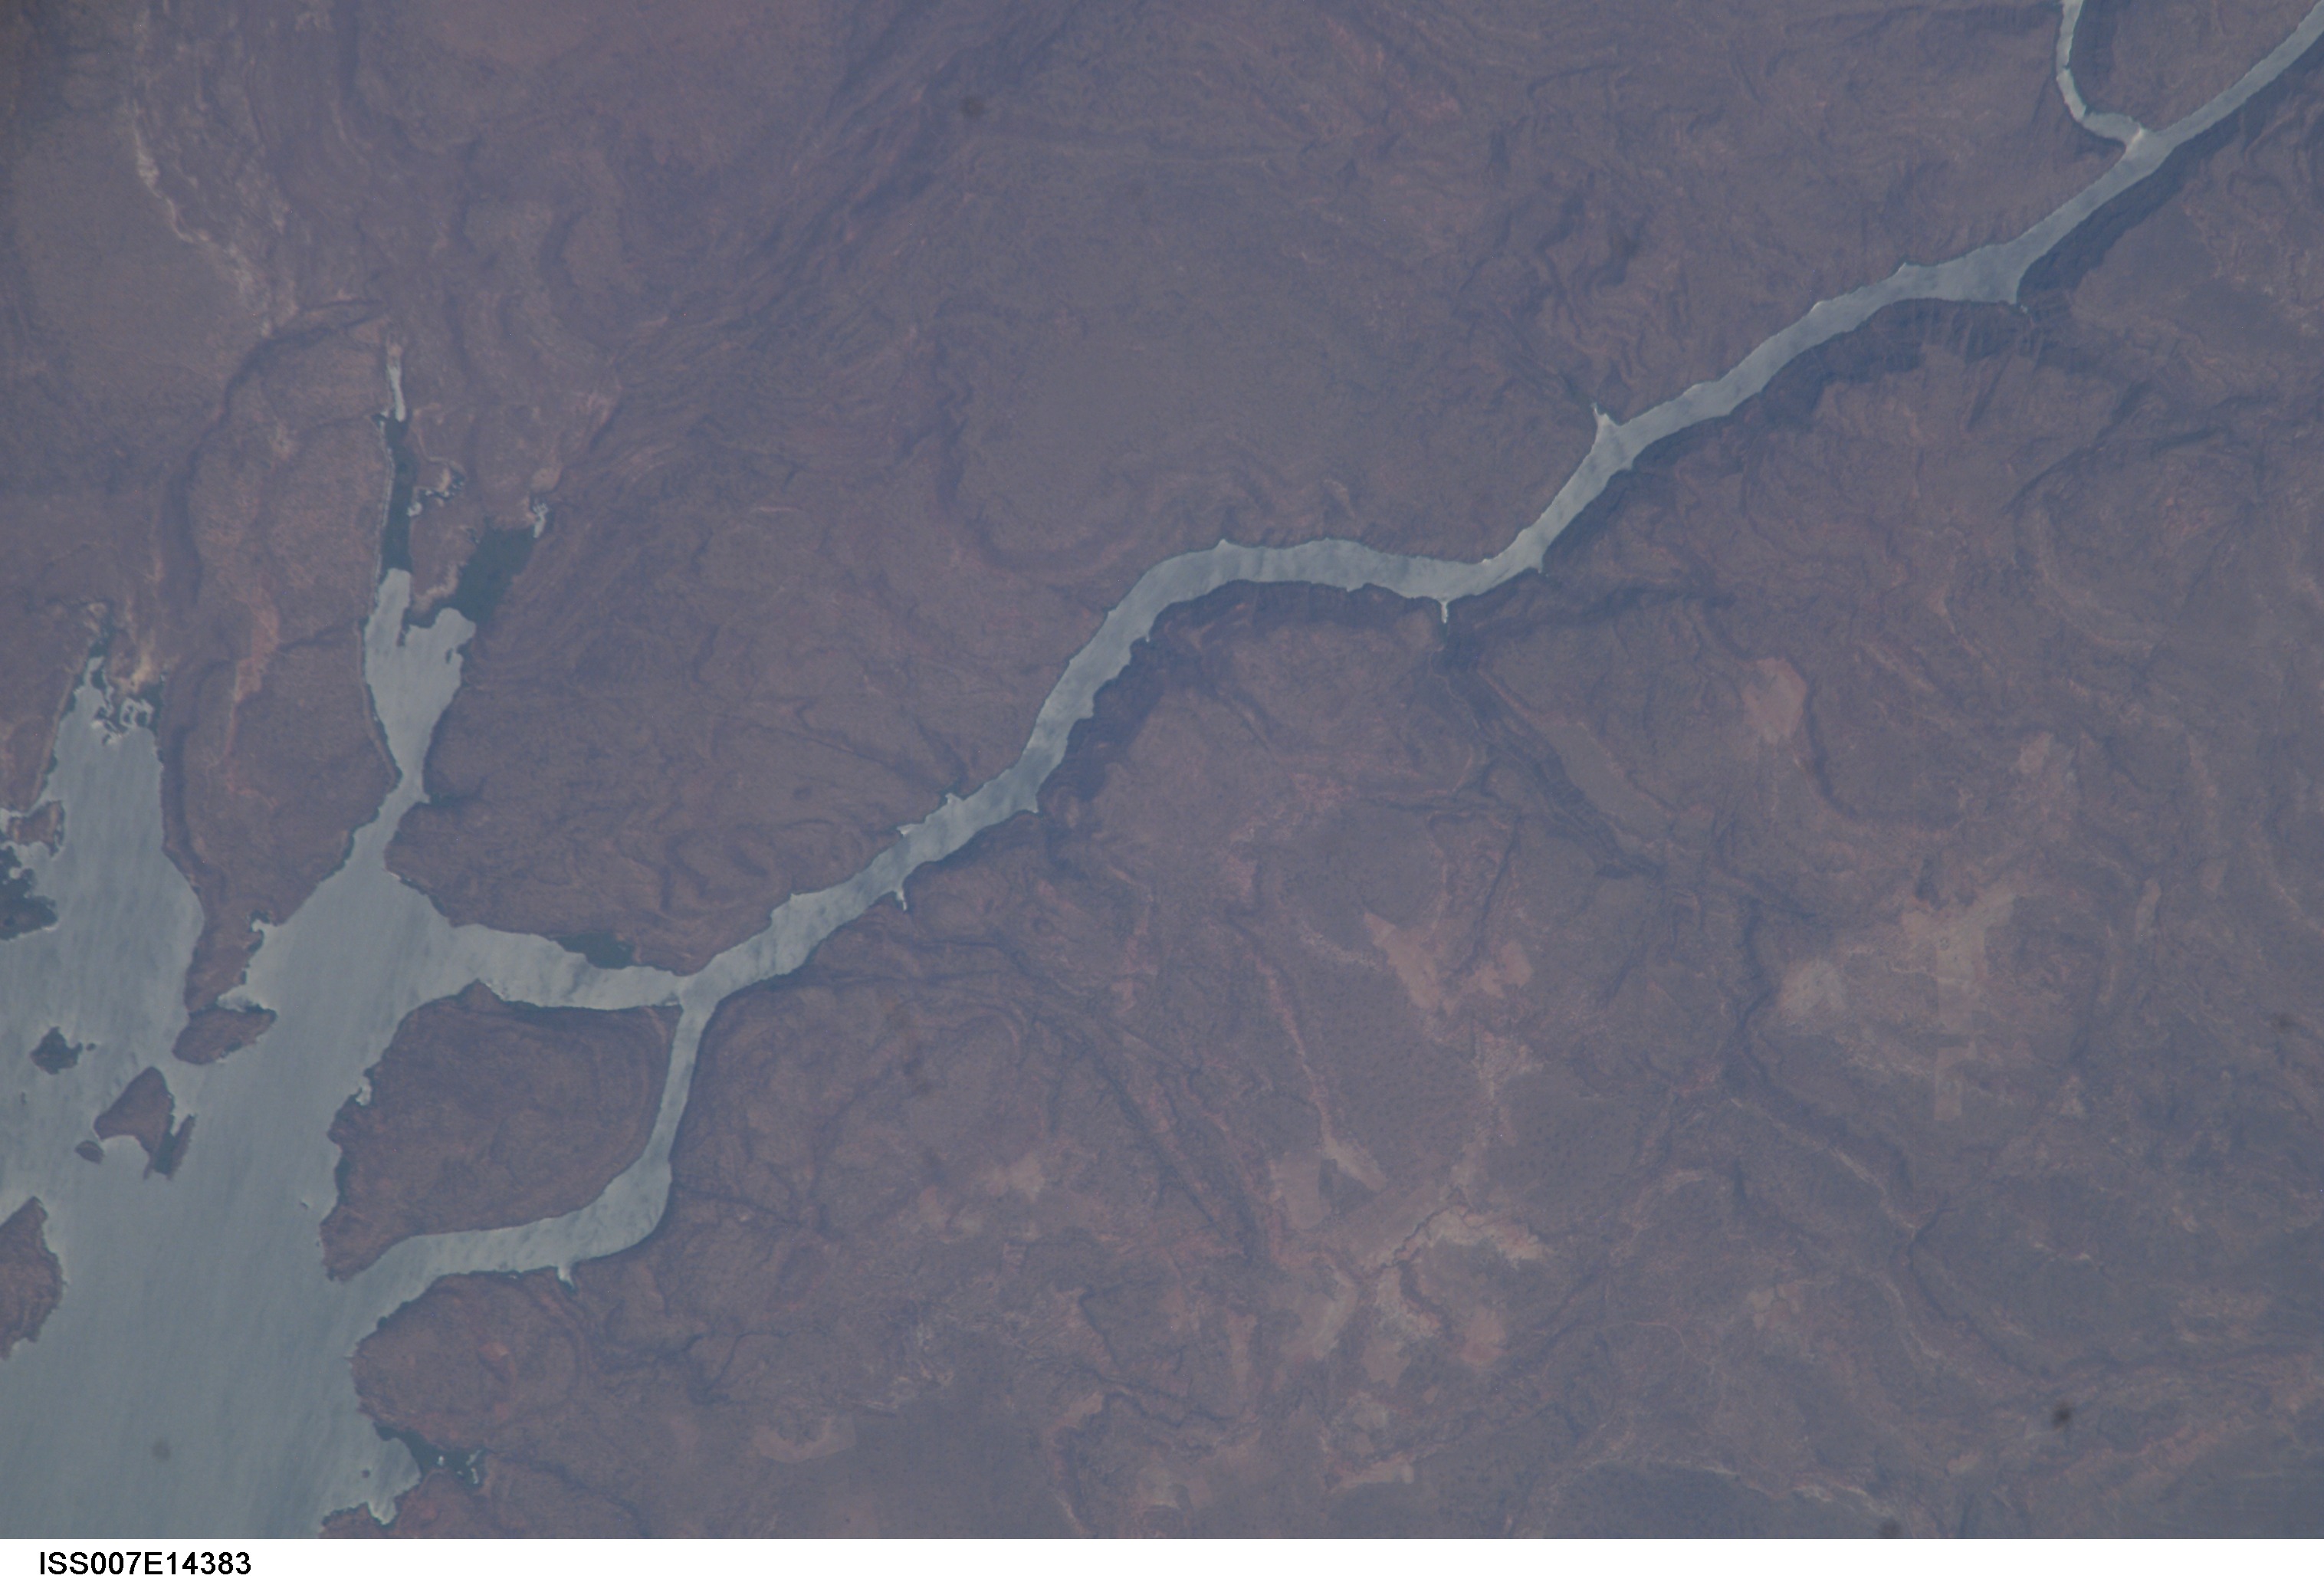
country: ZIMBABWE
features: ZAMBEZI RIVER, LAKE KARIBA, SUNGLINT
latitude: -18.0
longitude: 27.0
